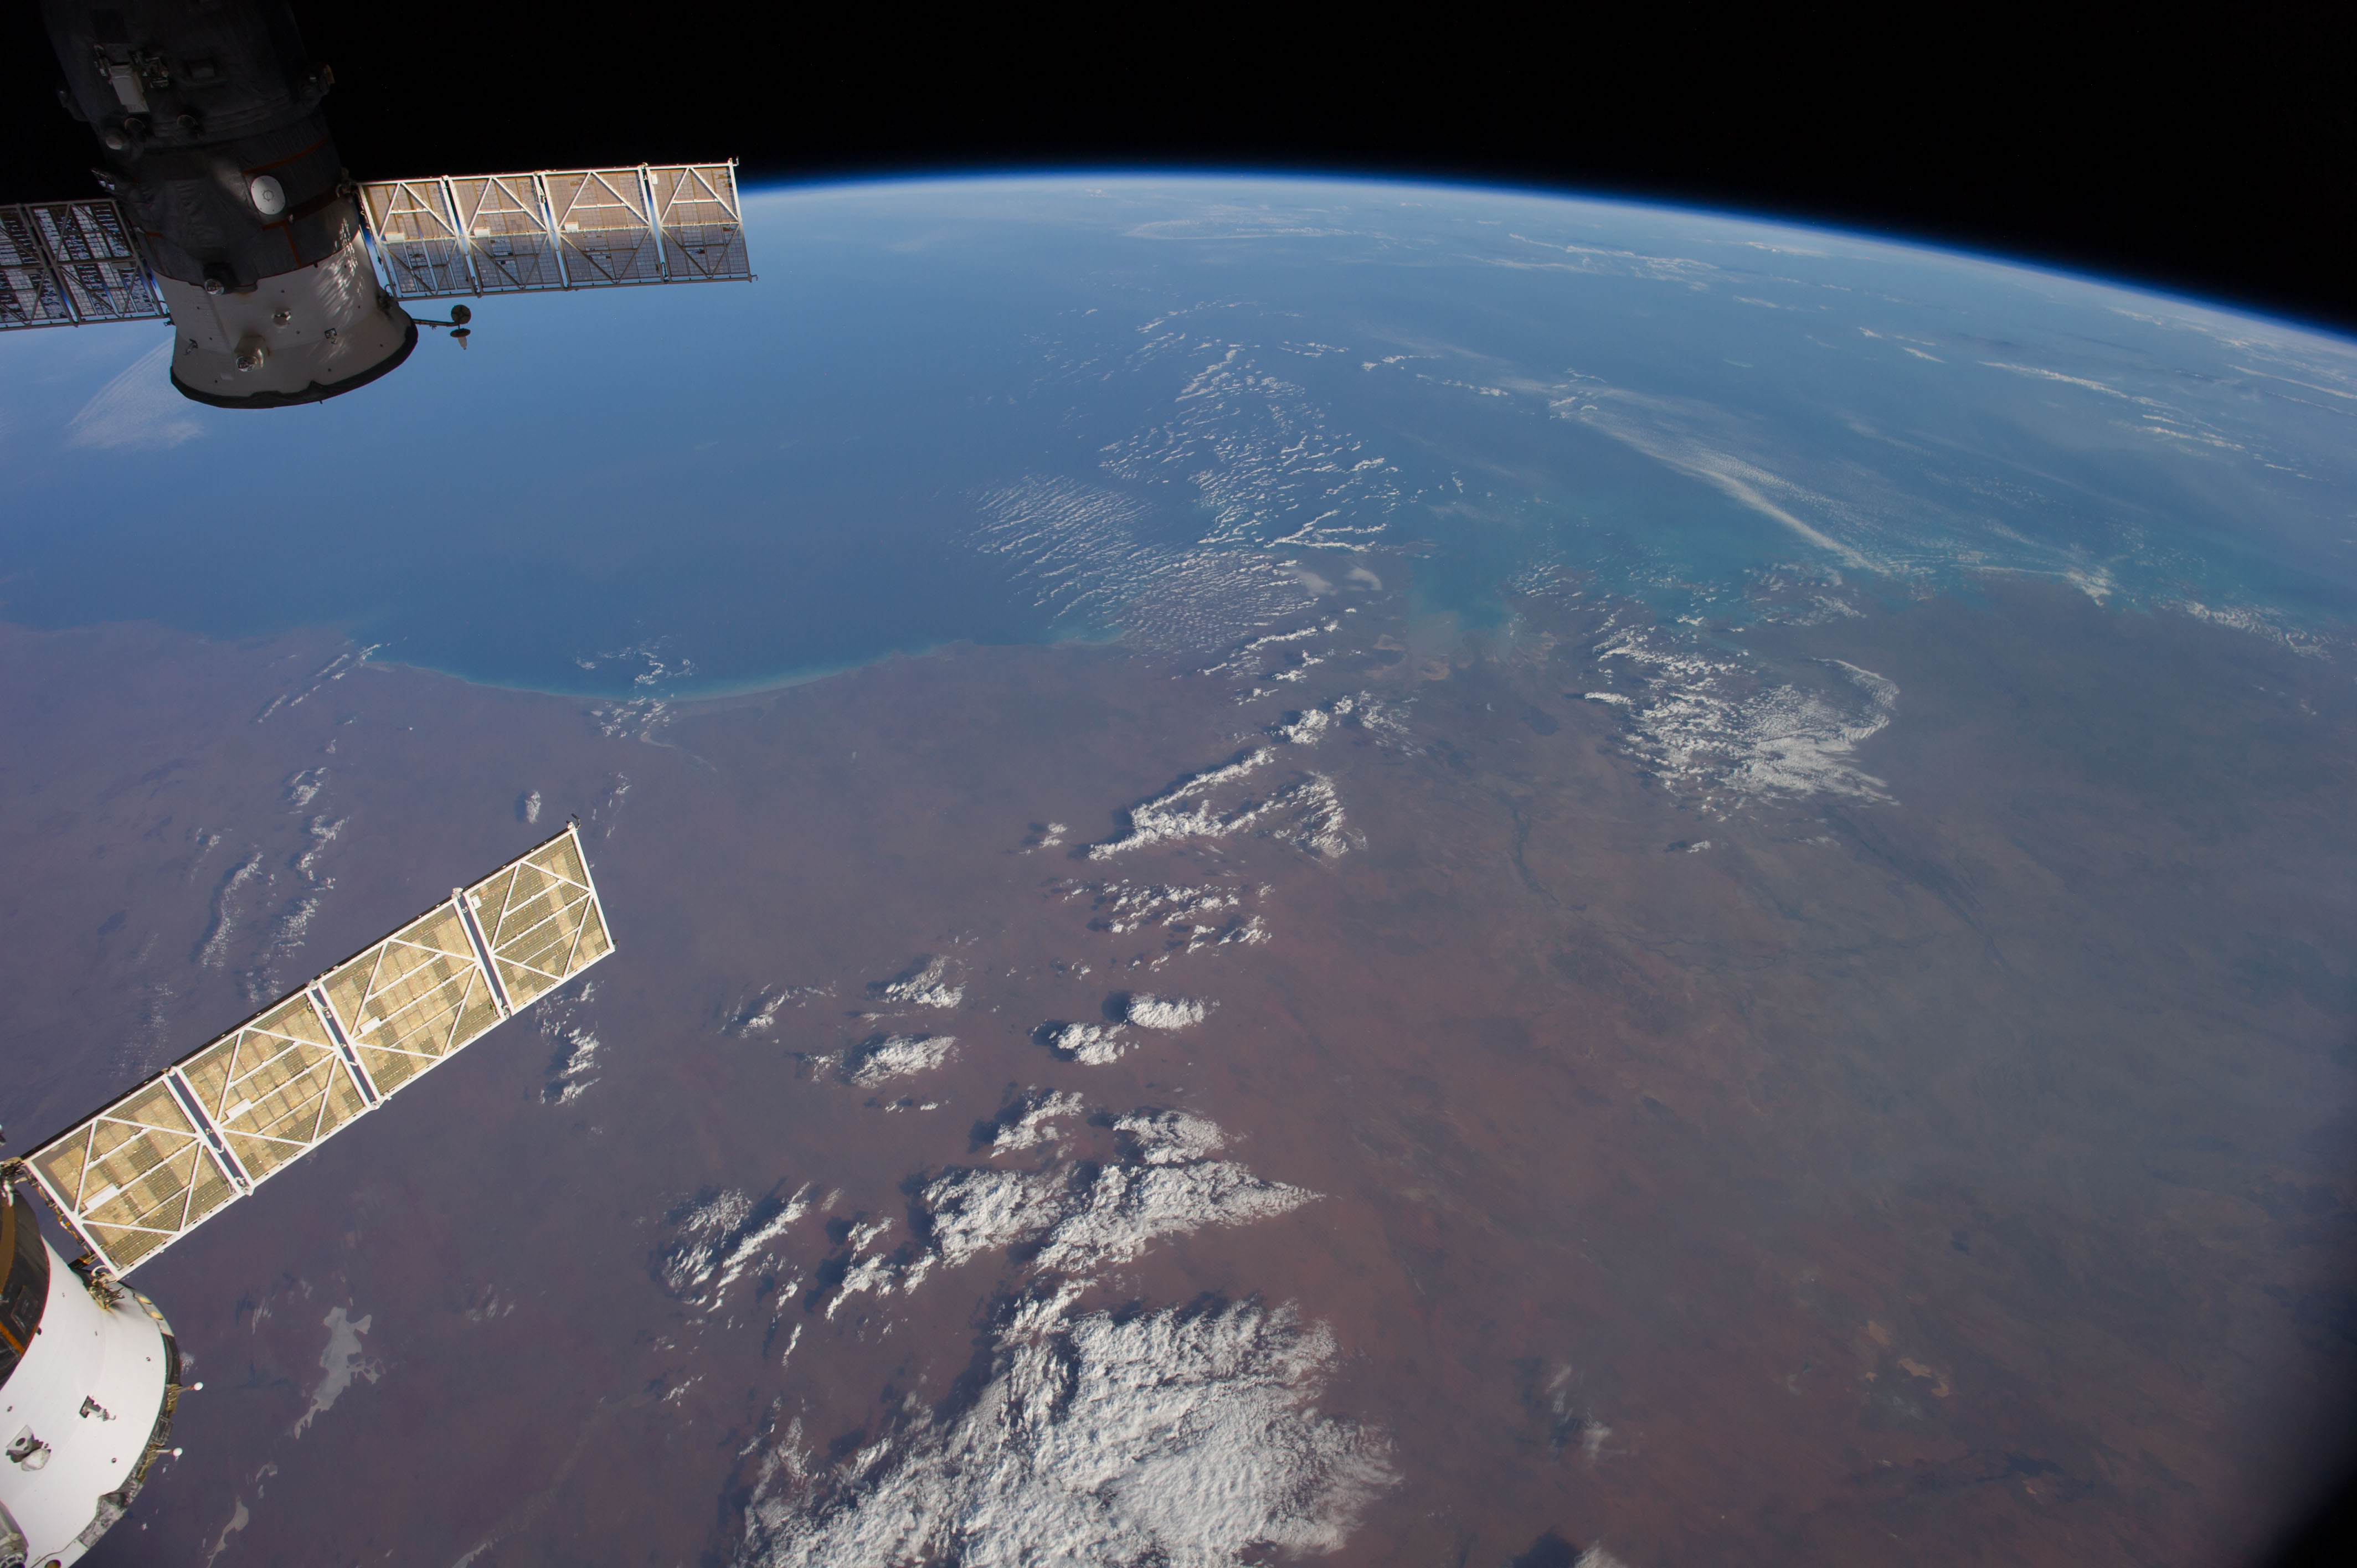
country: AUSTRALIA-WA
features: INDIAN O., KING SOUND, FITZROY R., GASCOYNE R., ATMOSPHERIC LIMB
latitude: -18.5
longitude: 123.0
